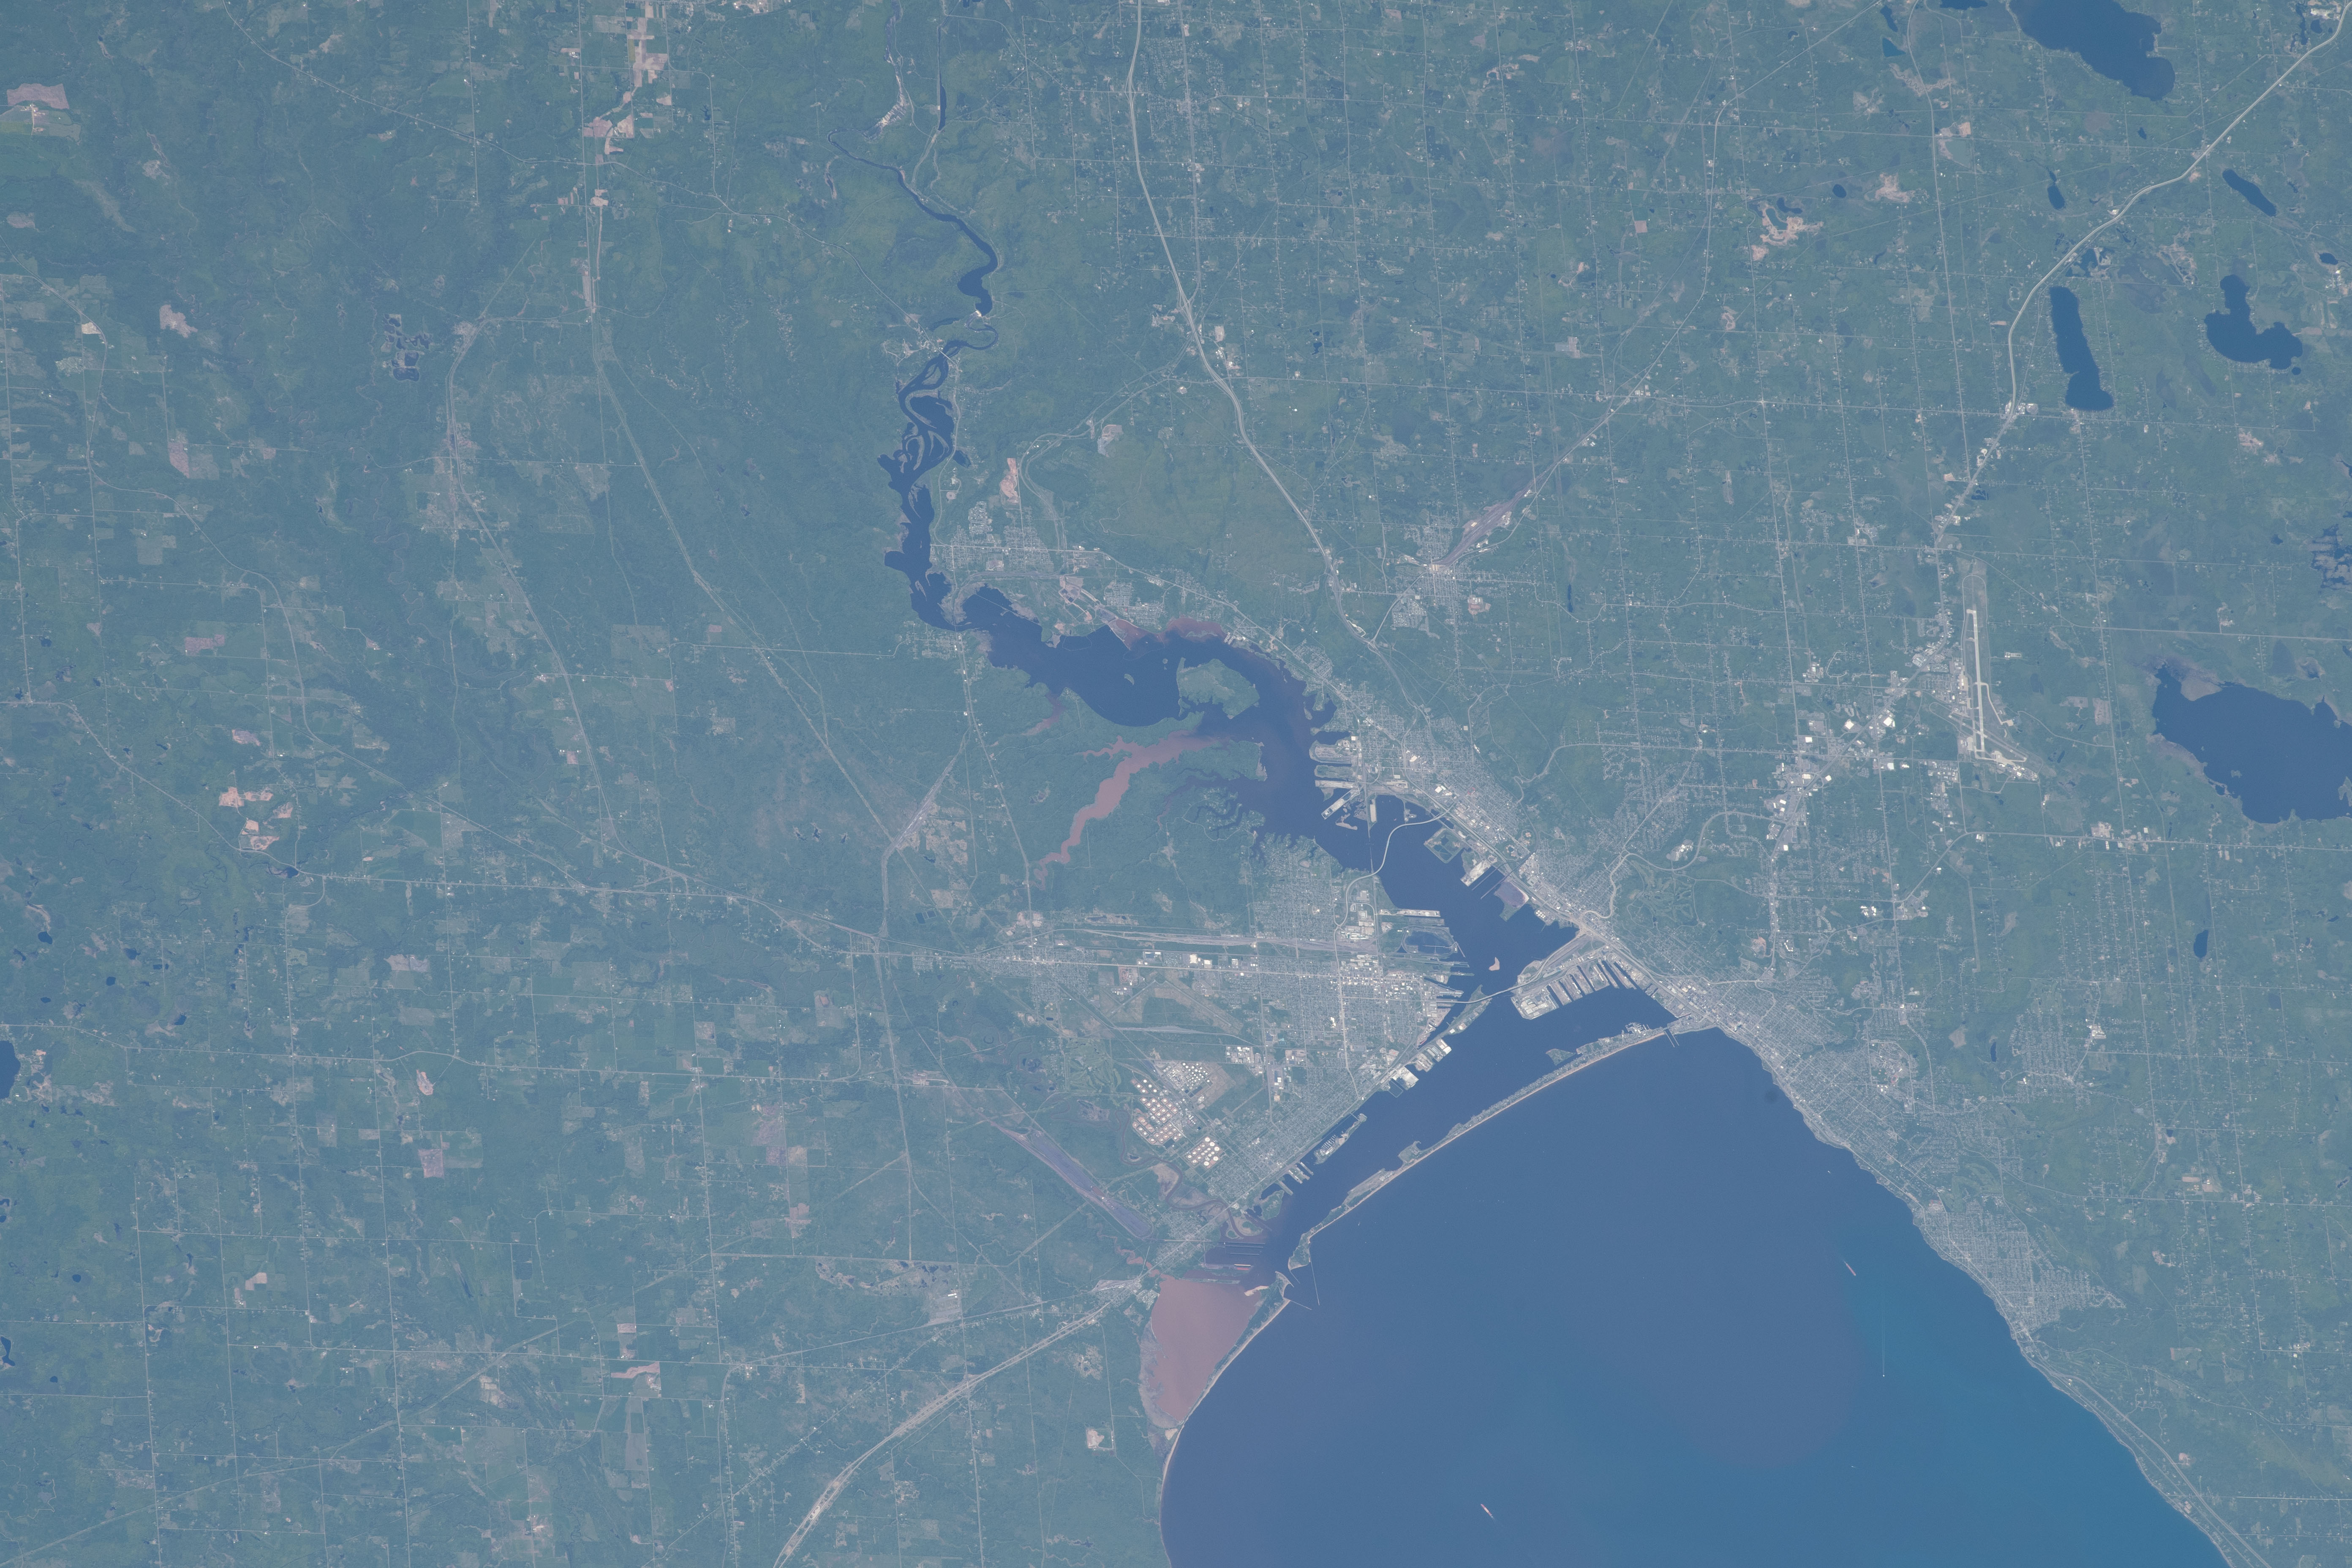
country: USA-MINNESOTA
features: DULUTH AIRPORT, TWIN PORTS, RICE LAKE RESERVIOR, DULUTH CITY, SUPERIOR CITY, SUPERIOR BAY, LAKE SUPERIOR
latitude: 46.7
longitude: -92.1
